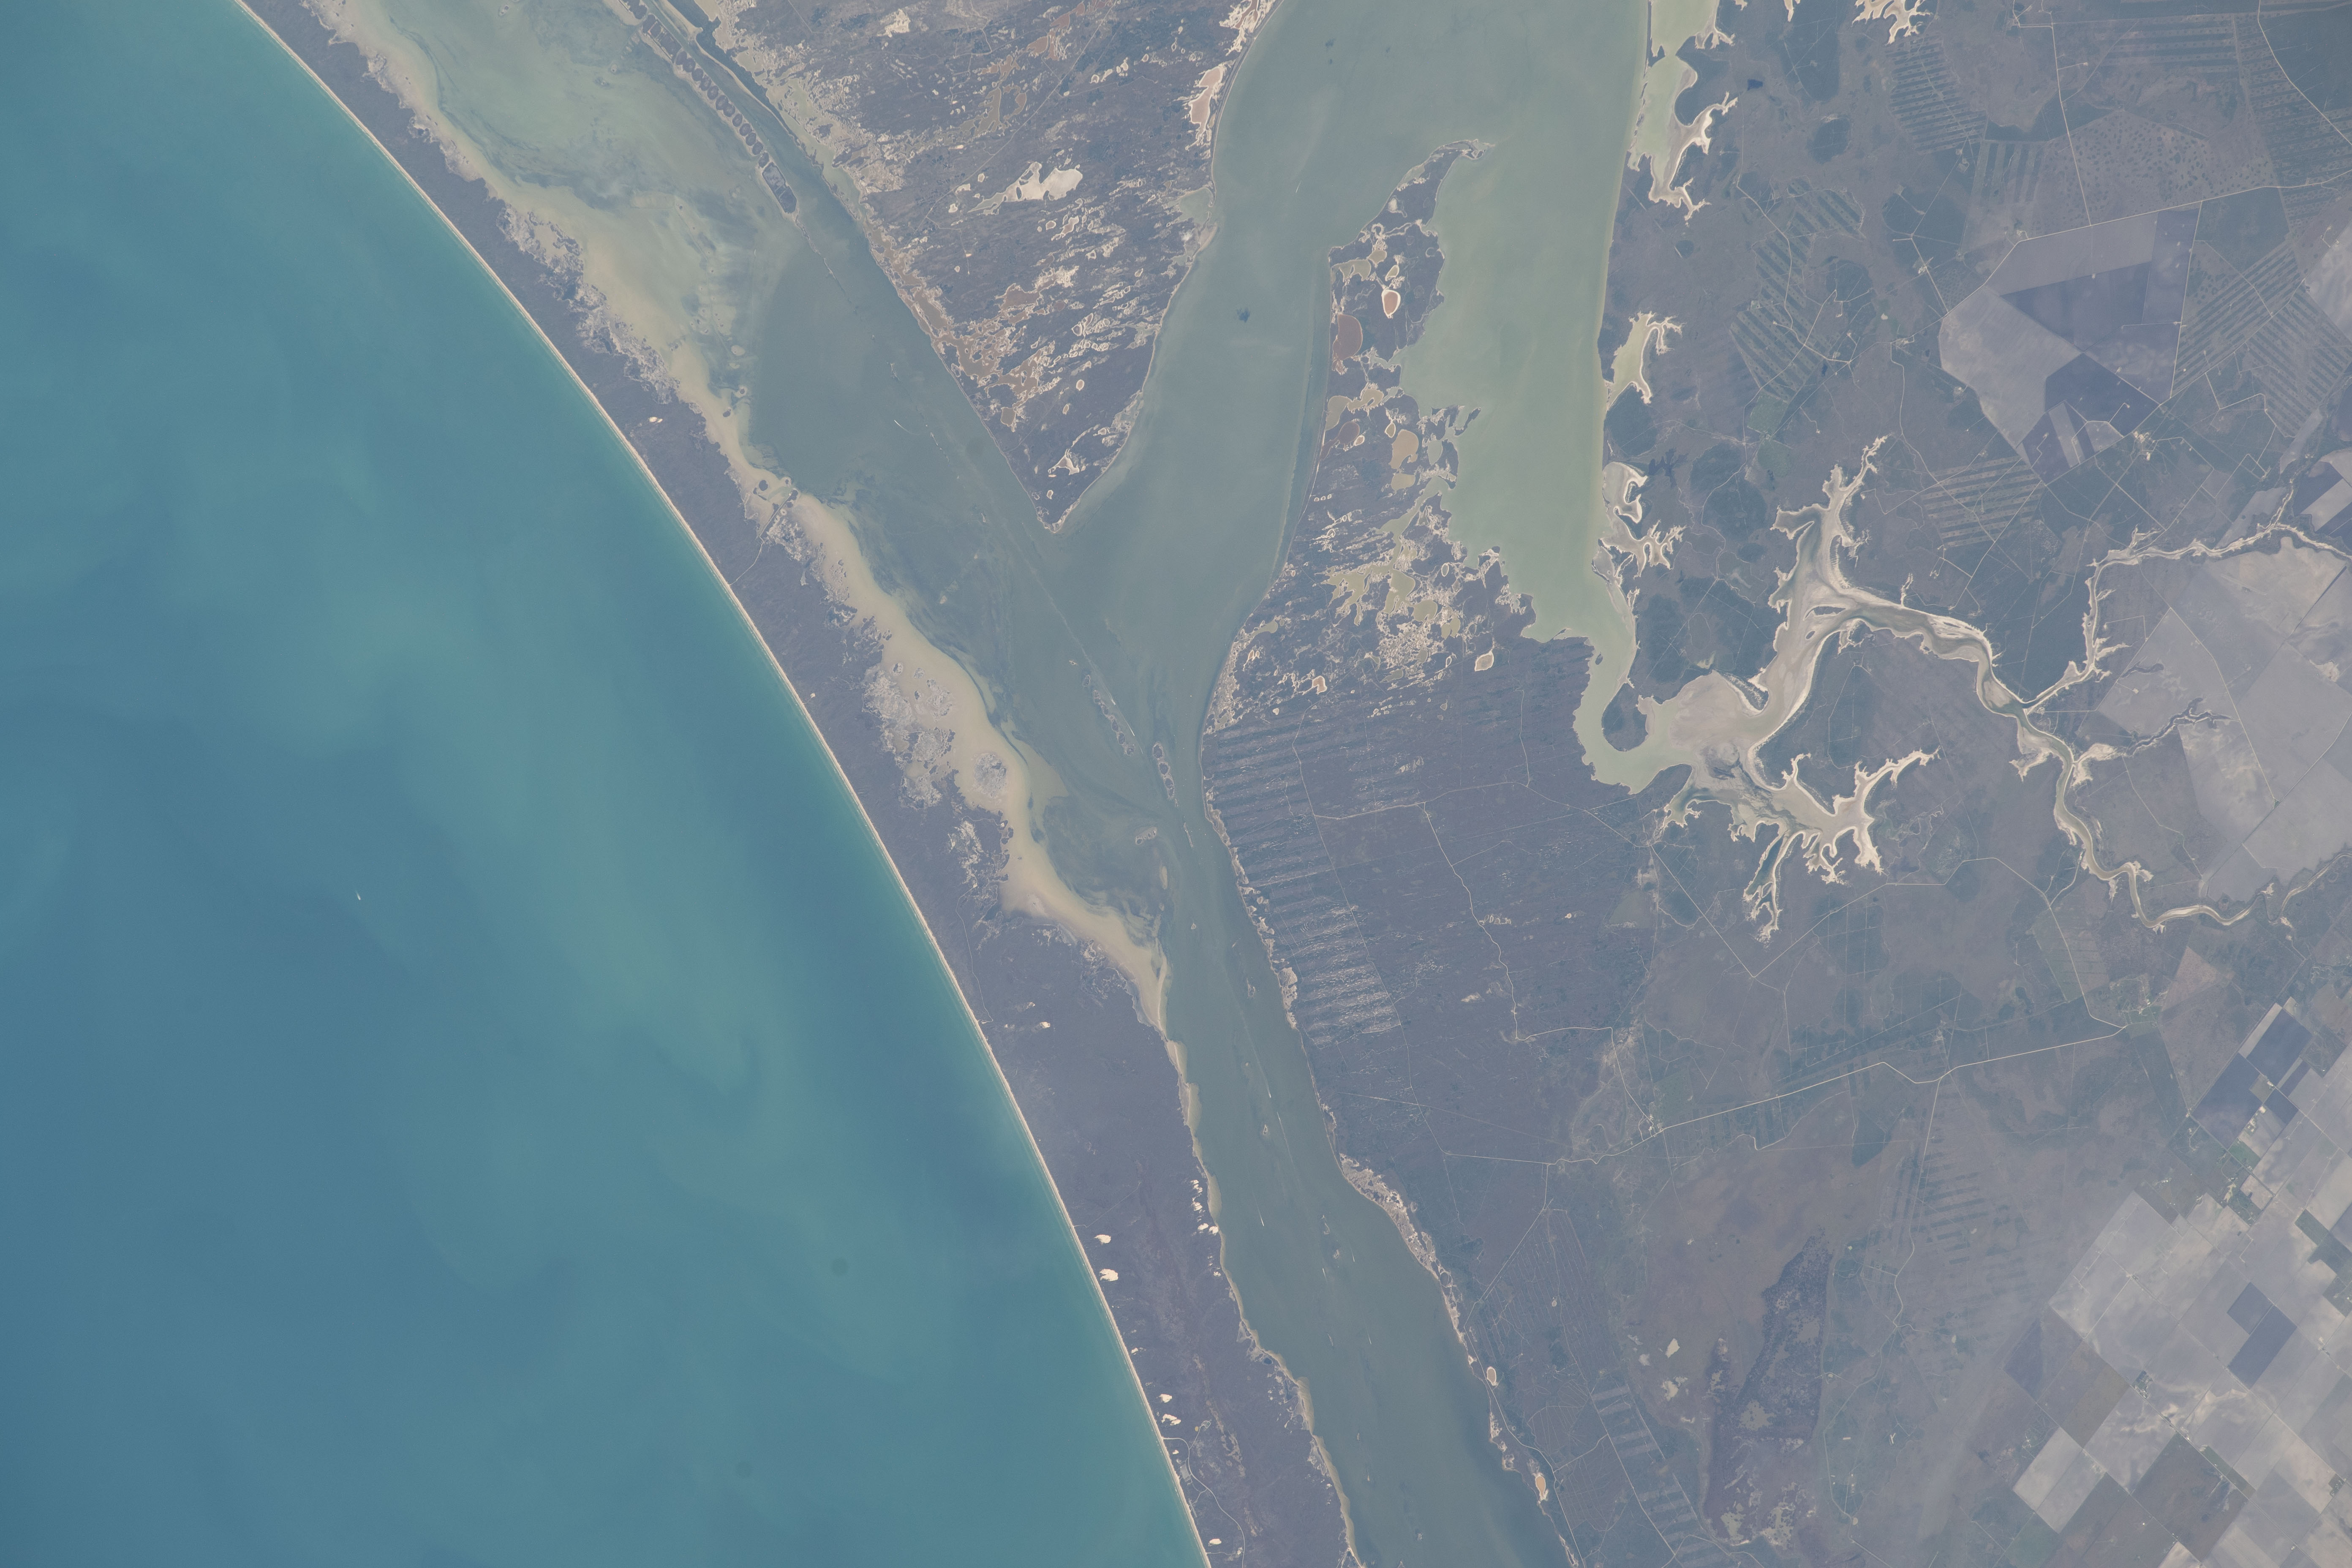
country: USA-TEXAS
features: BAFFIN BAY, RIVIERA BEACH
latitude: 27.3
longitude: -97.4
